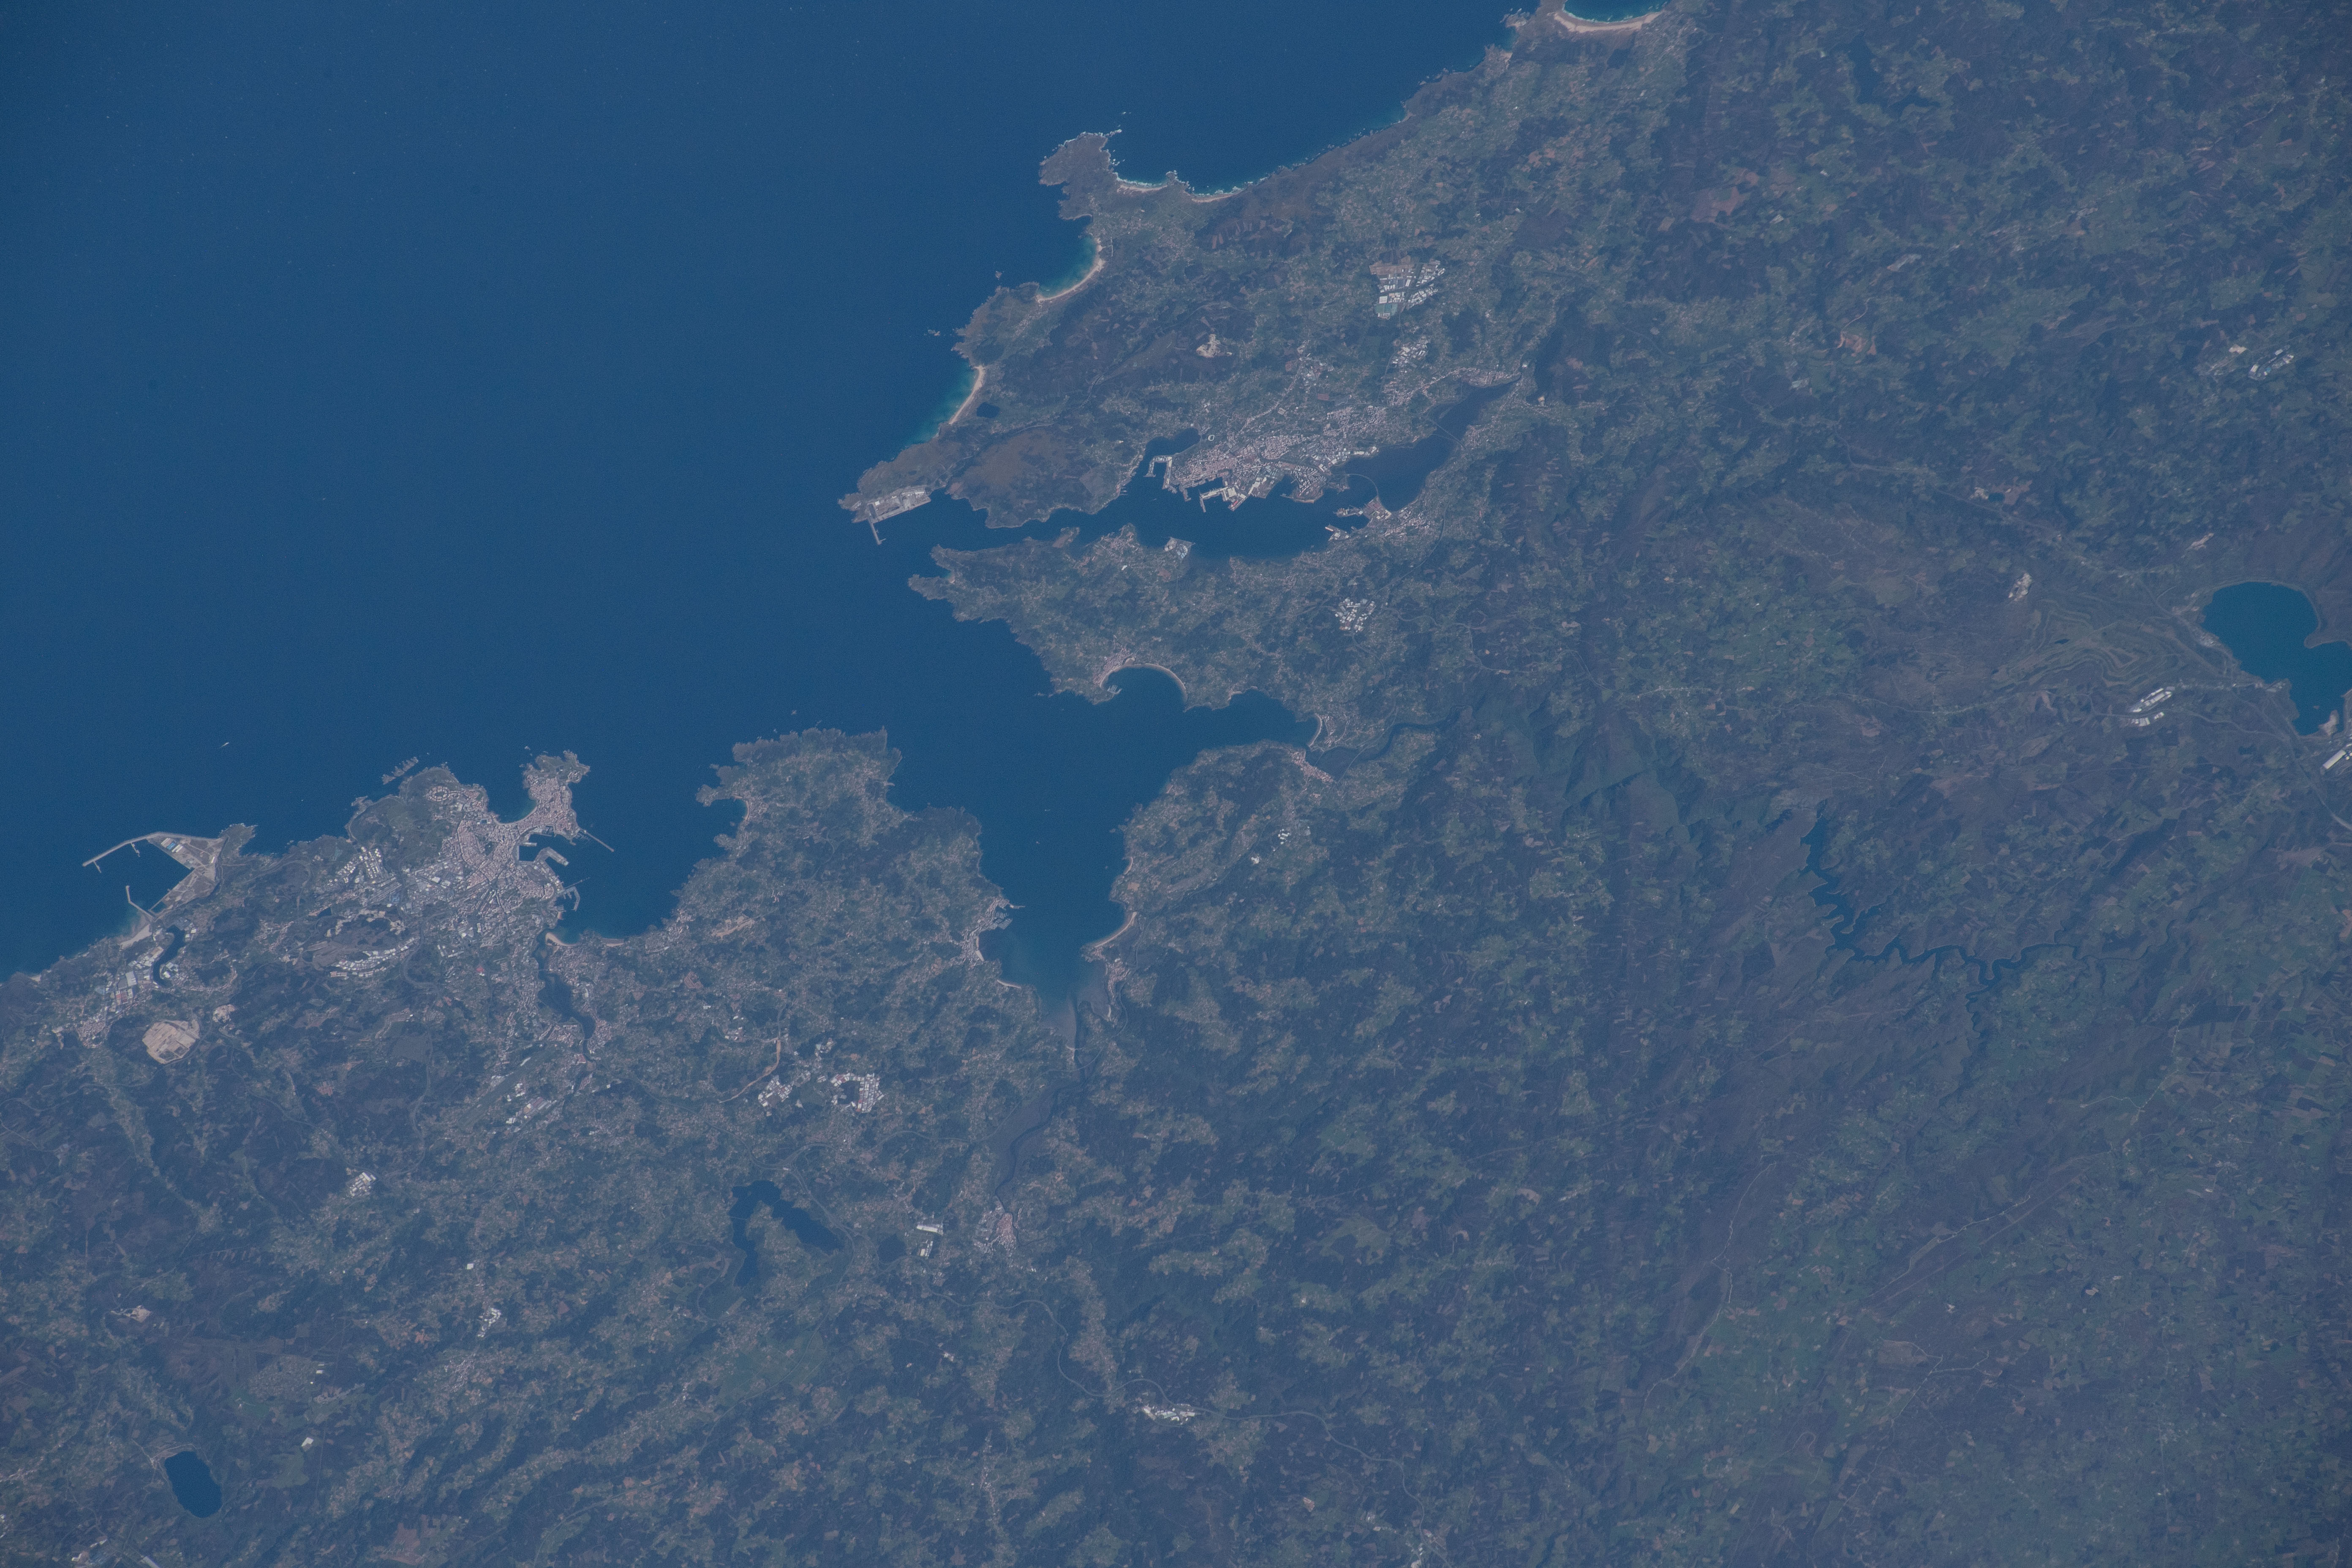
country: SPAIN
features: LA CORUNA, ESTUARY, ATLANTIC OCEAN, RIA DE BETANZOS
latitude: 43.5
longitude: -8.1
